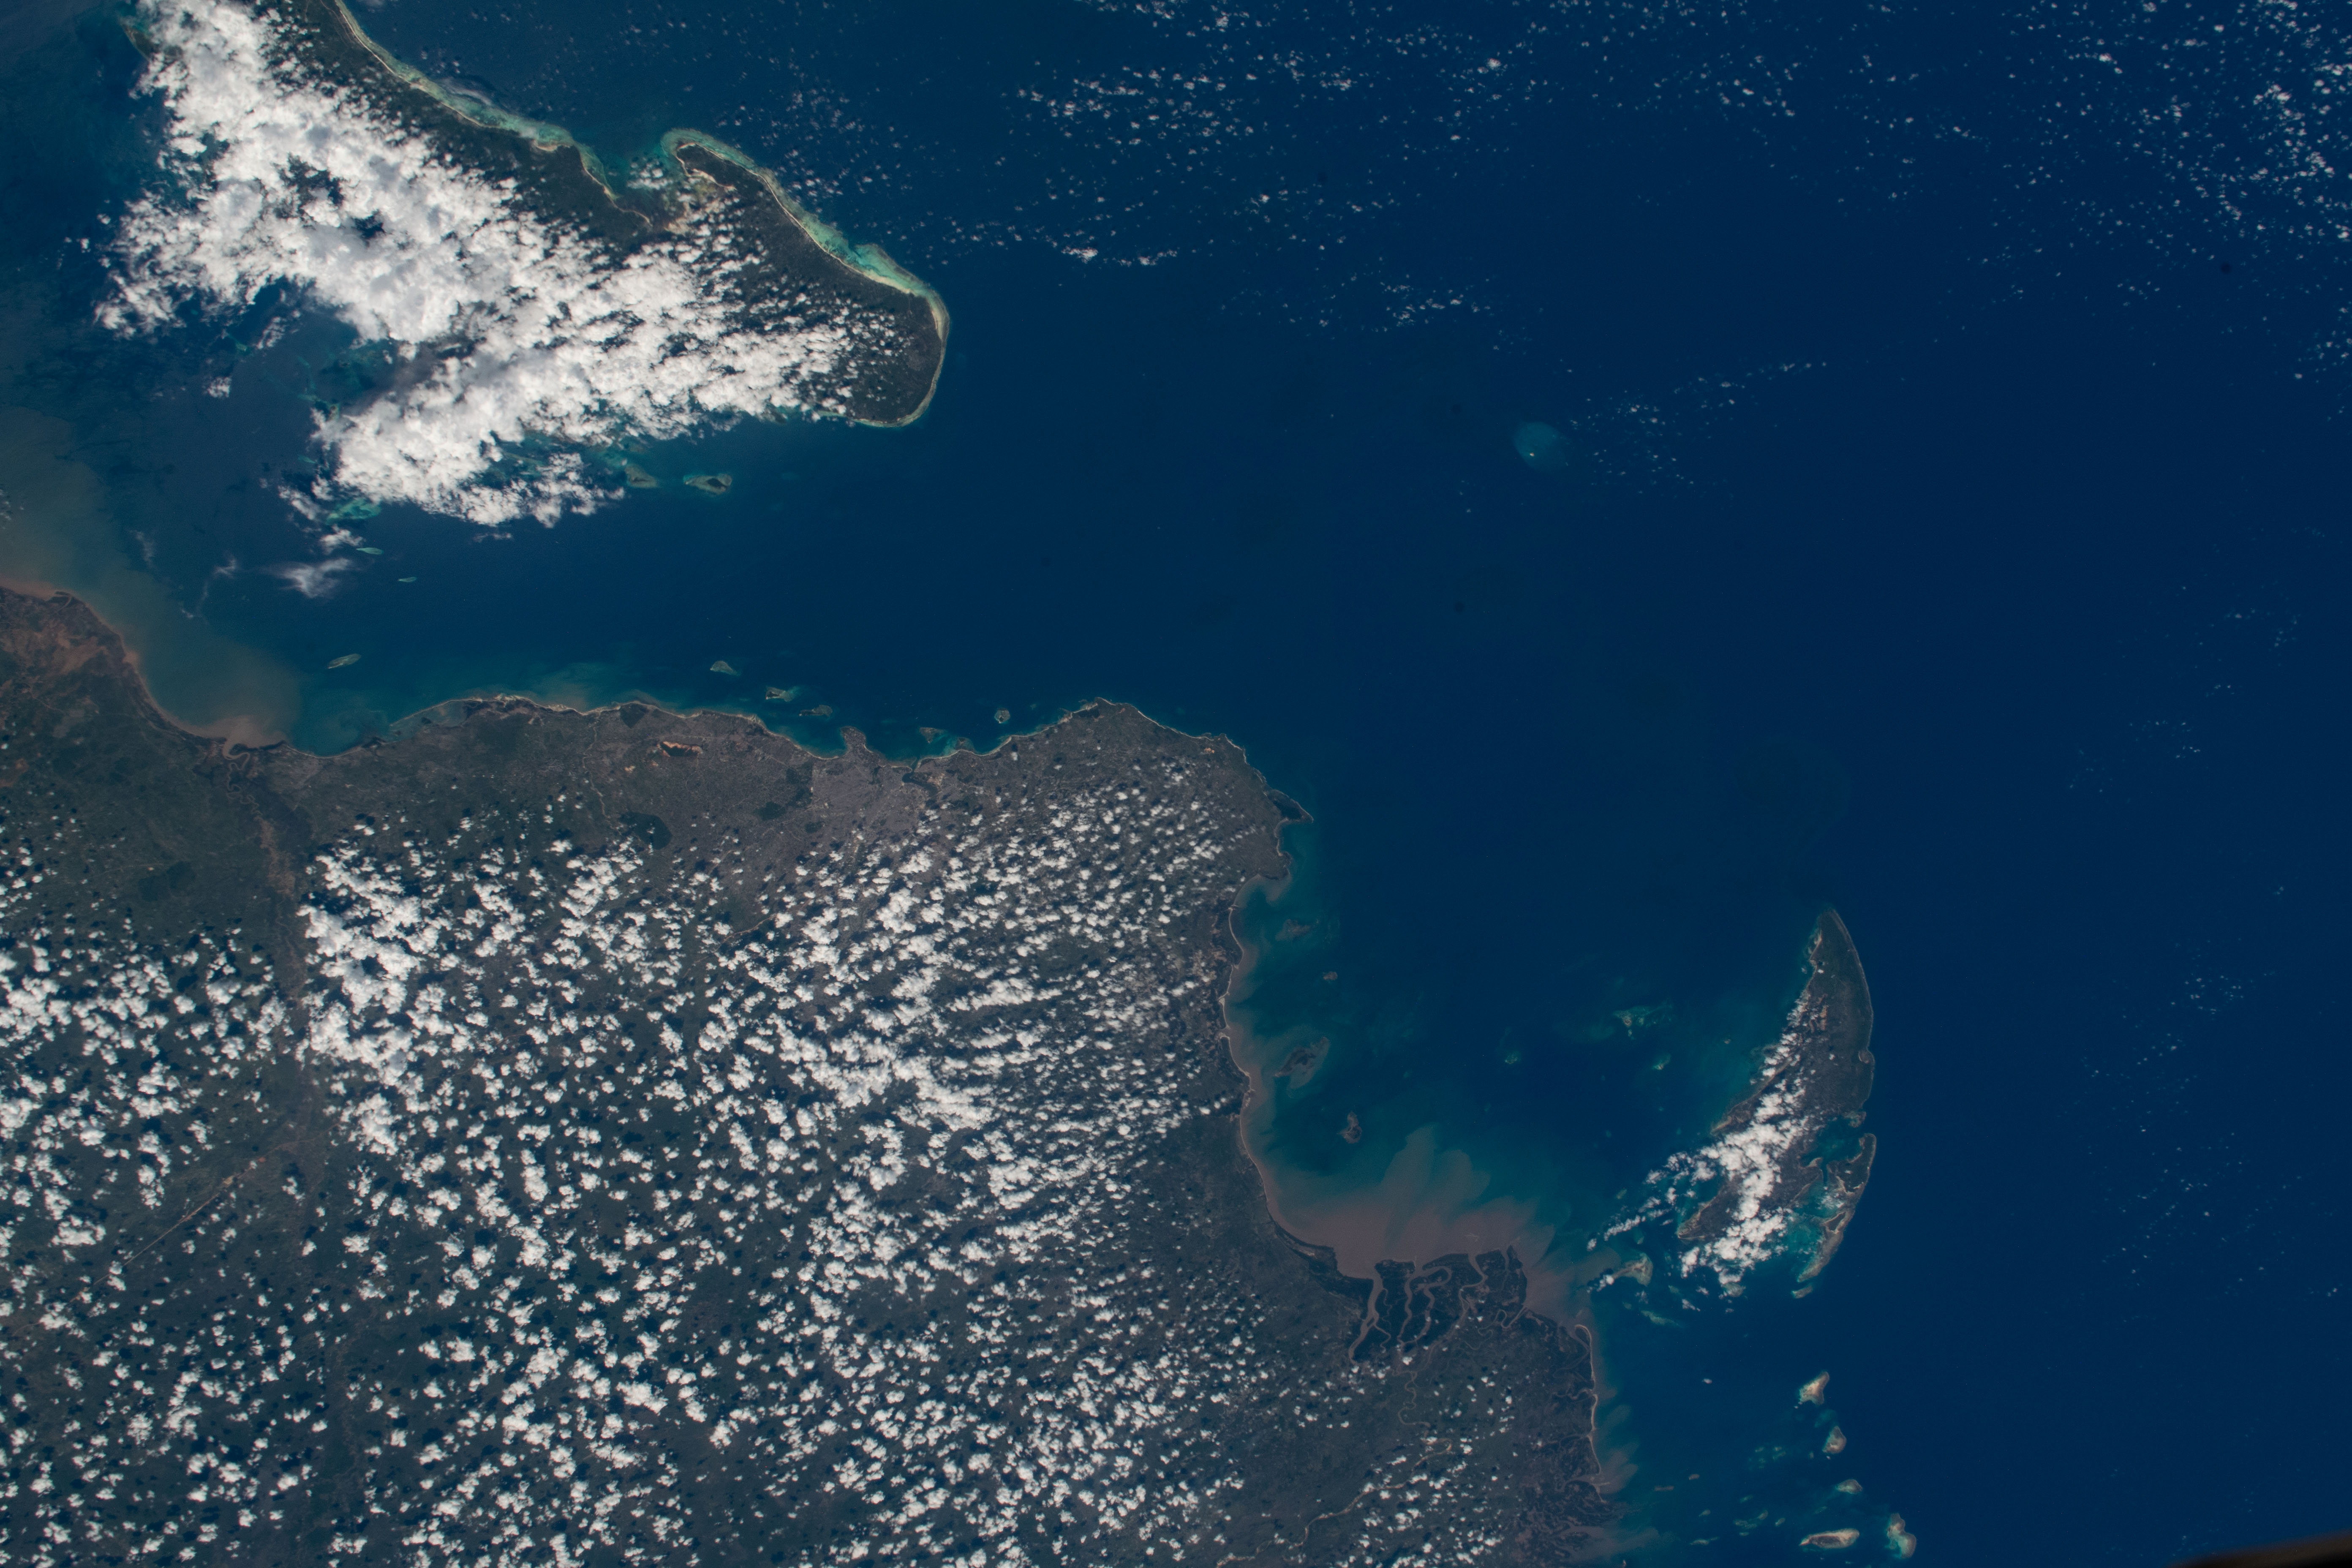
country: TANZANIA
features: ZANZIBAR, DAR ES SALAAM, JIBONDO ISLAND
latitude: -7.0
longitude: 39.5
